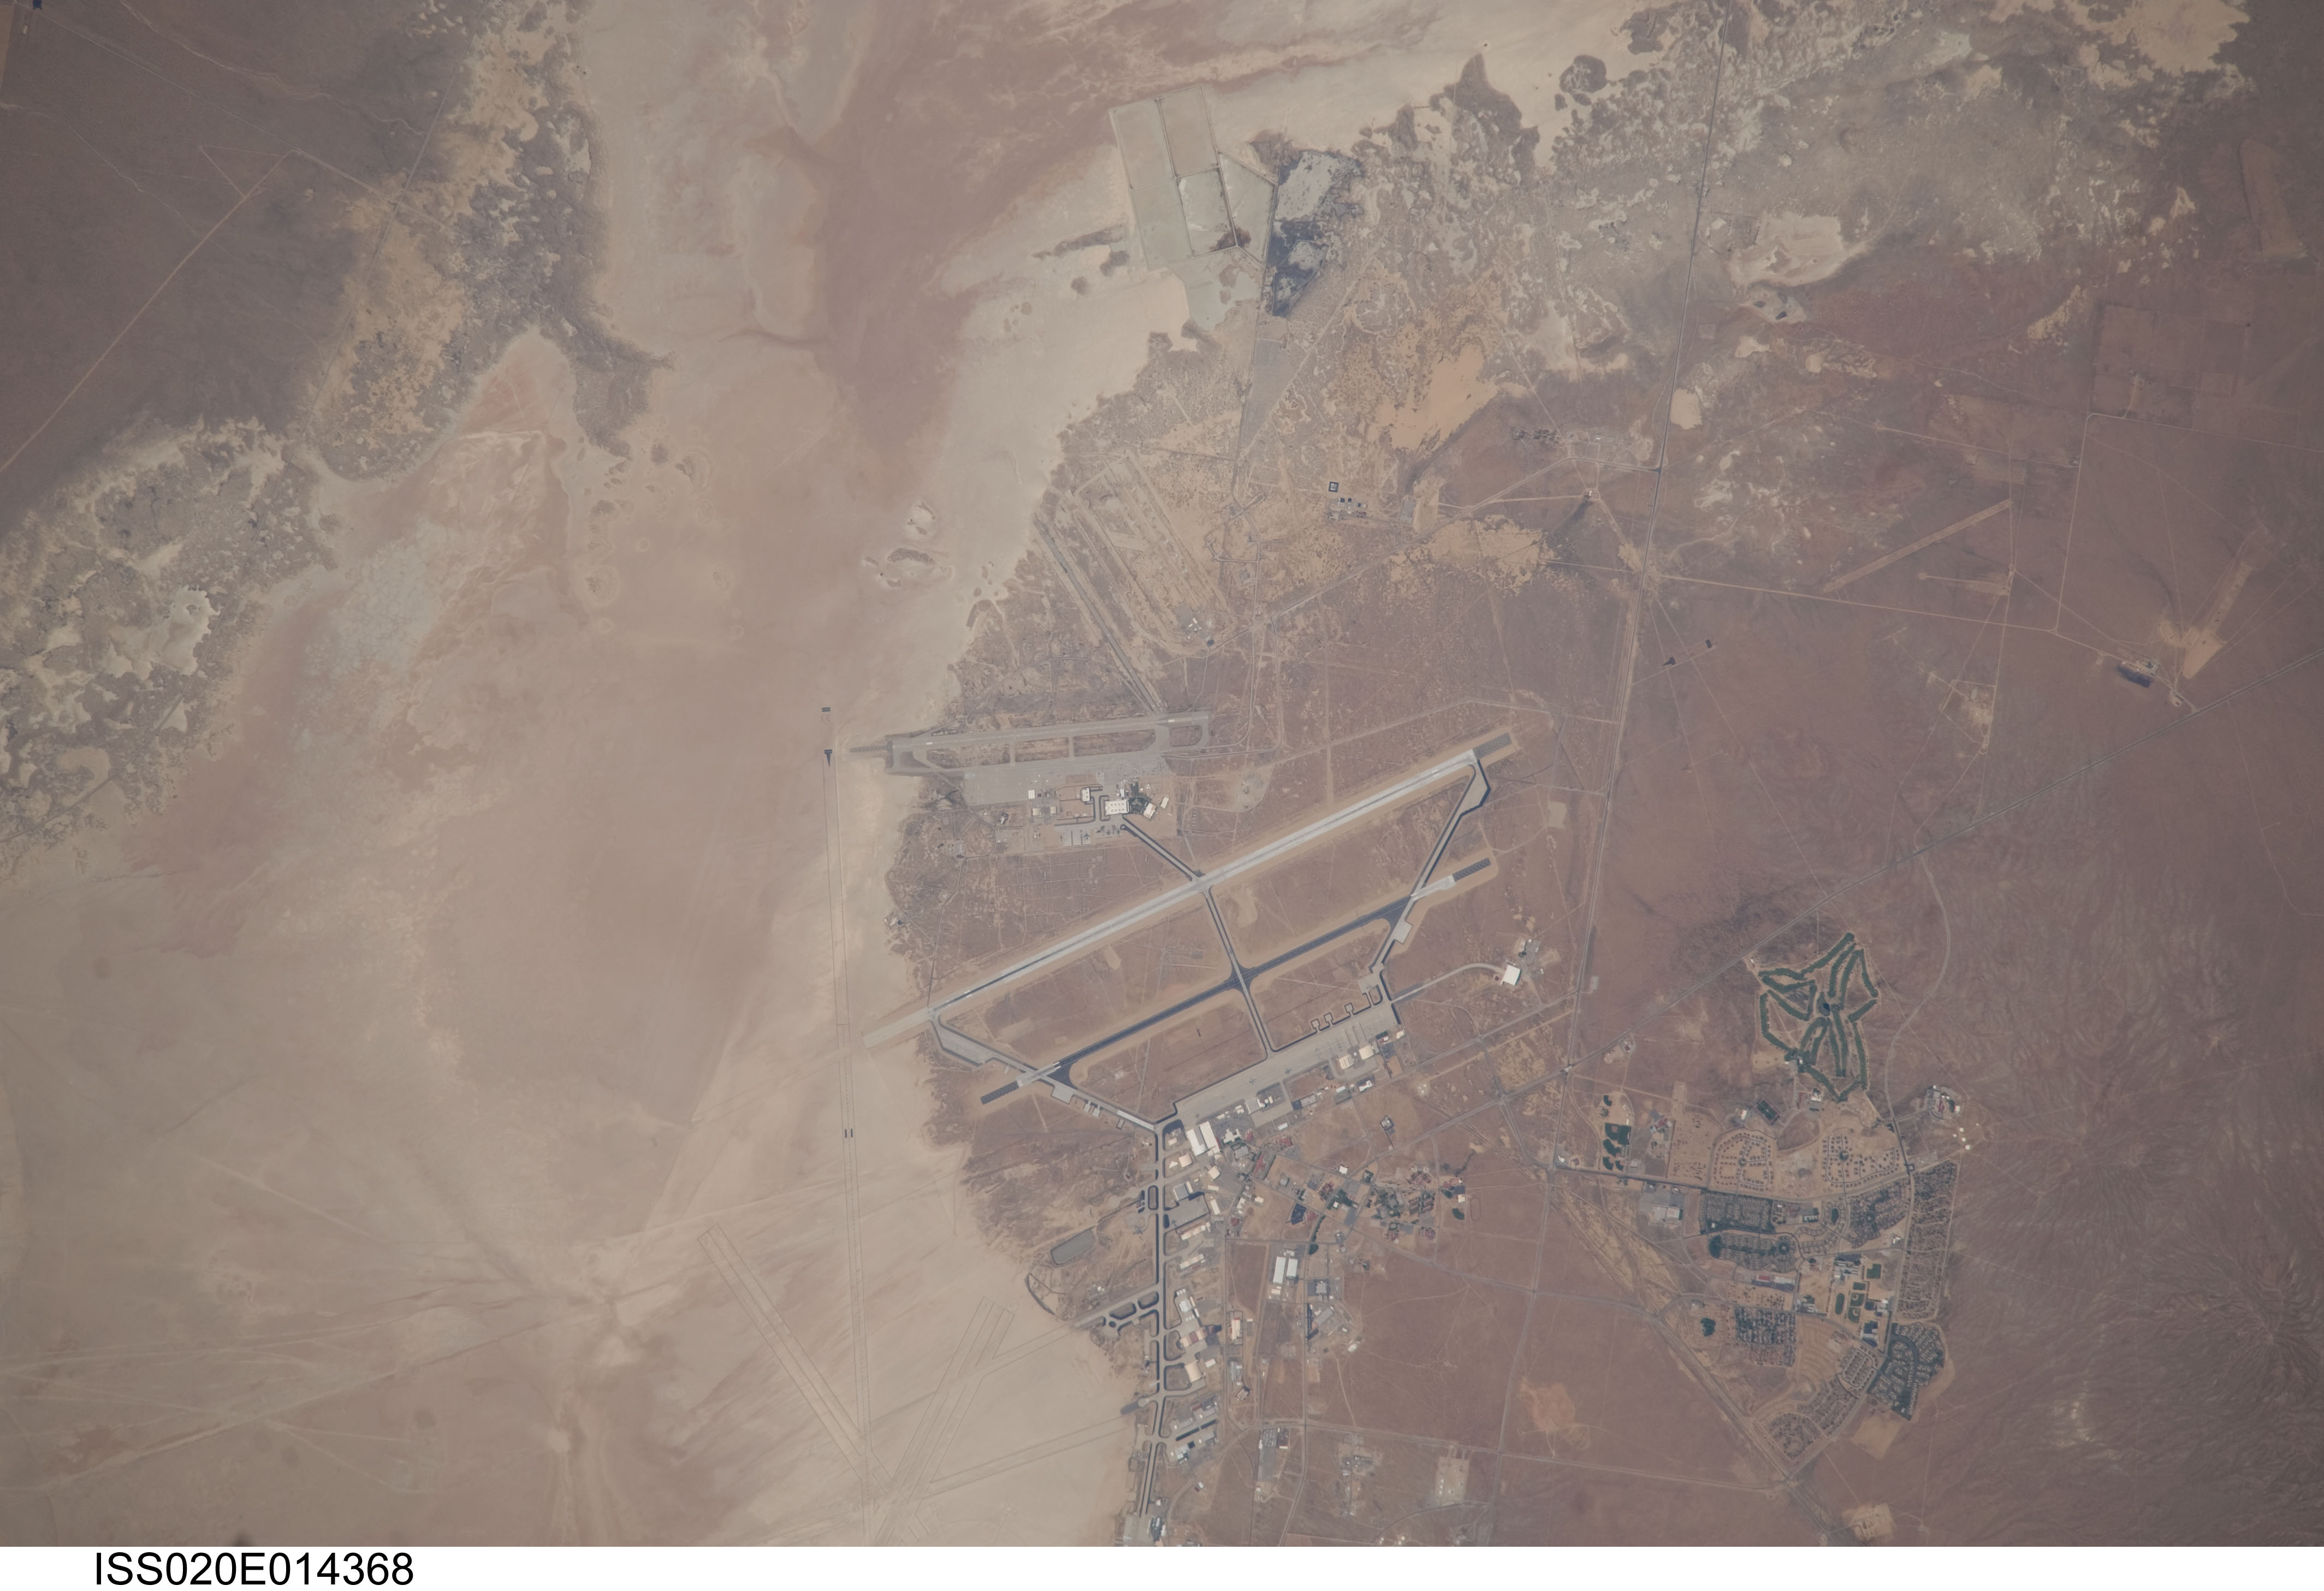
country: USA-CALIFORNIA
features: EDWARDS AFB, ROGERS LAKE (DRY), DESERT
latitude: 34.9
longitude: -117.9
